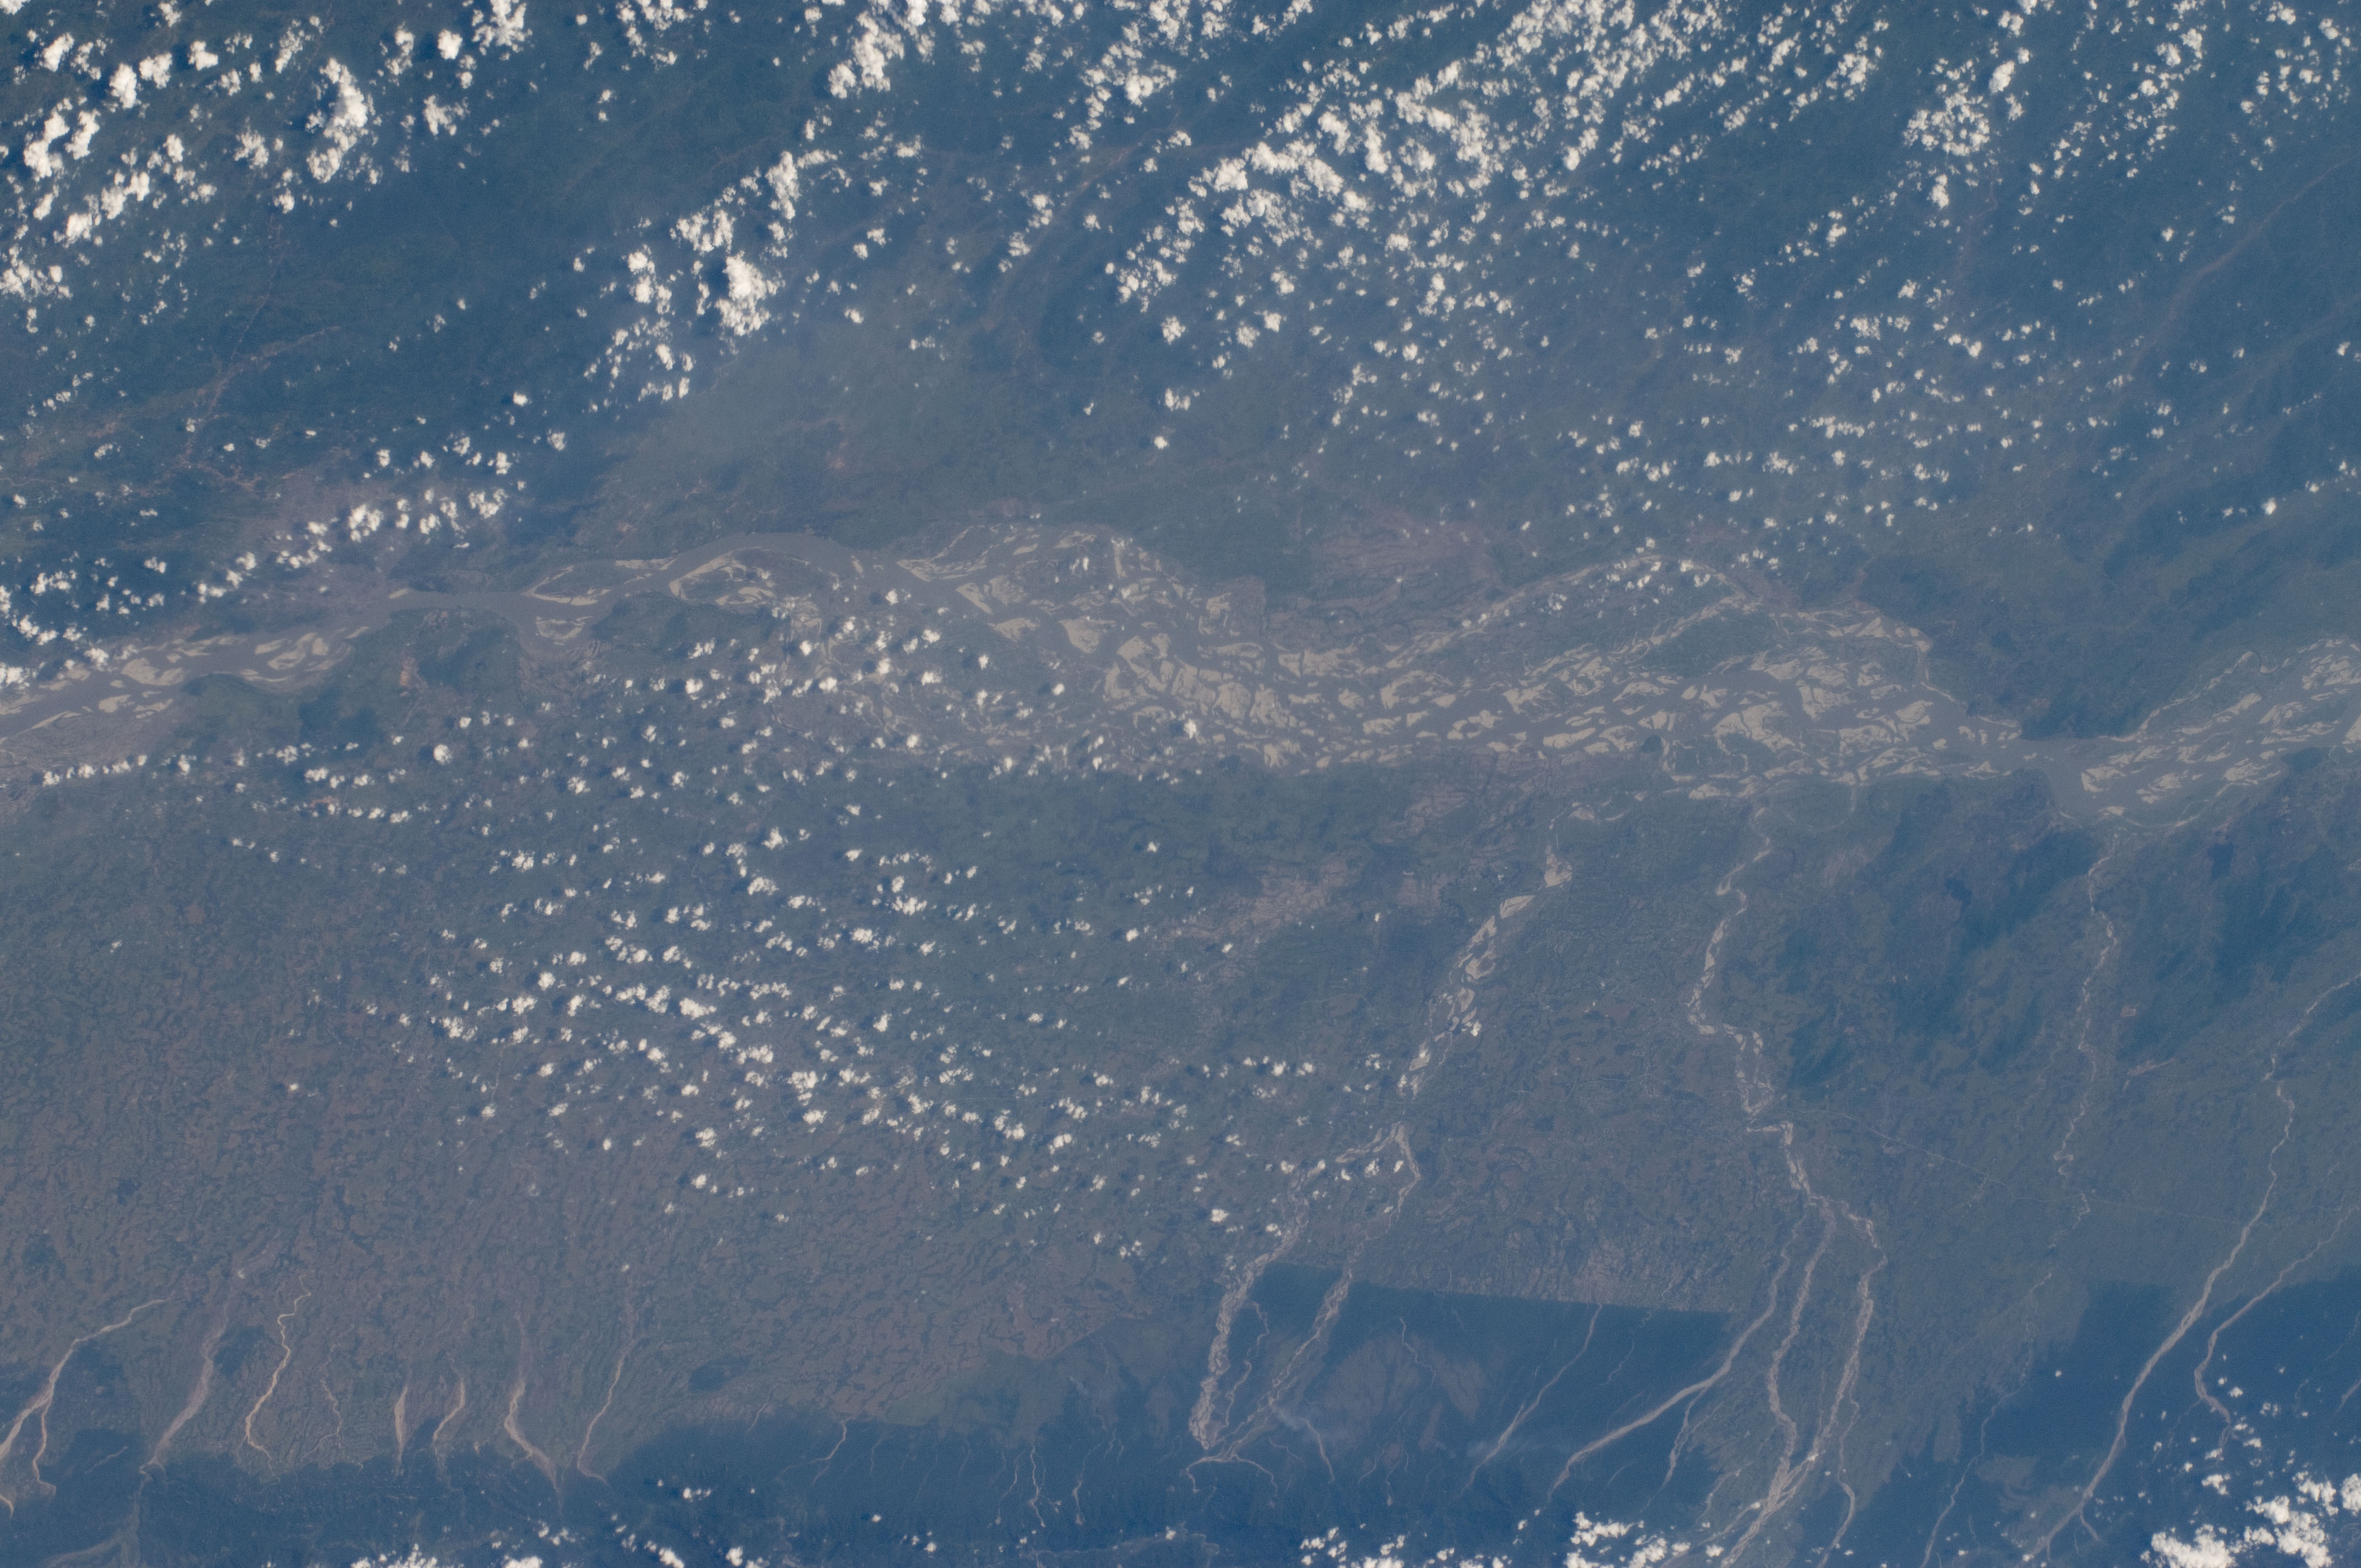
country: INDIA
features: BRAHMAPUTRA R., TRIBUTARIES, FORESTS
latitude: 26.5
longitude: 91.0
